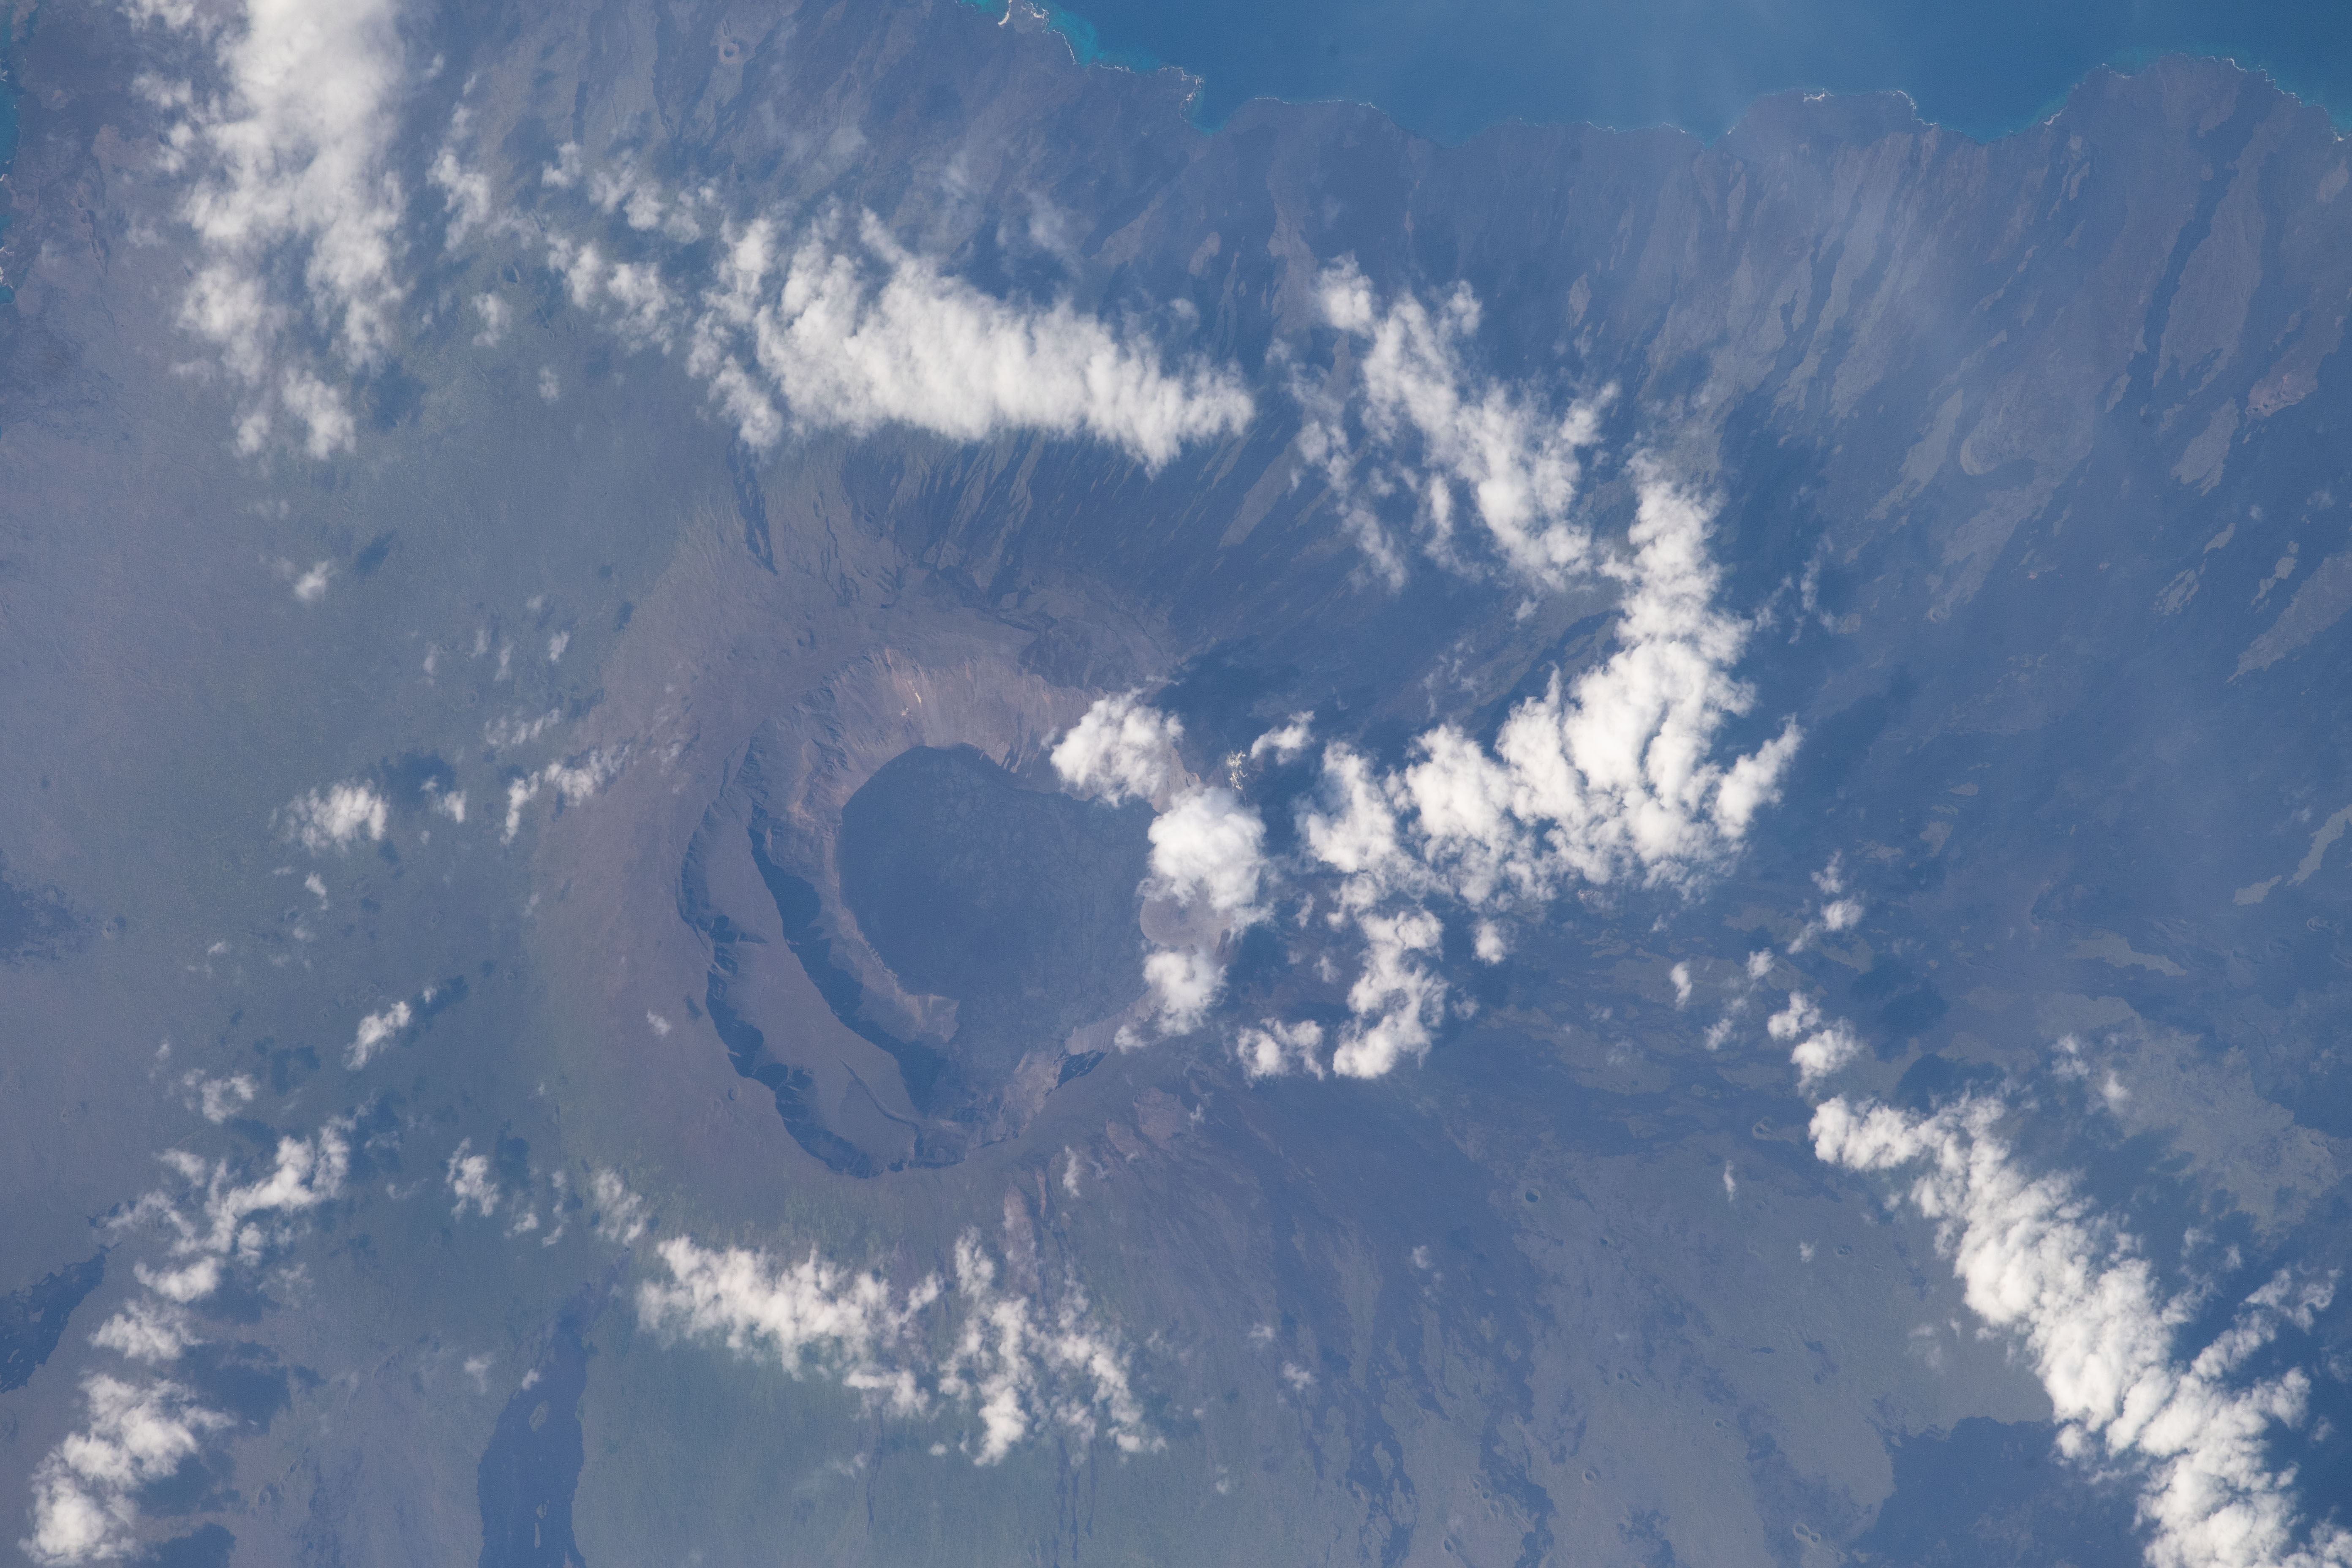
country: GALAPAGOS ISLANDS
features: VOLCAN WOLF, ISABELA ISLAND, FERNANDINA ISLAND, SANTIAGO ISLAND
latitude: 0.0
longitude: -91.3
